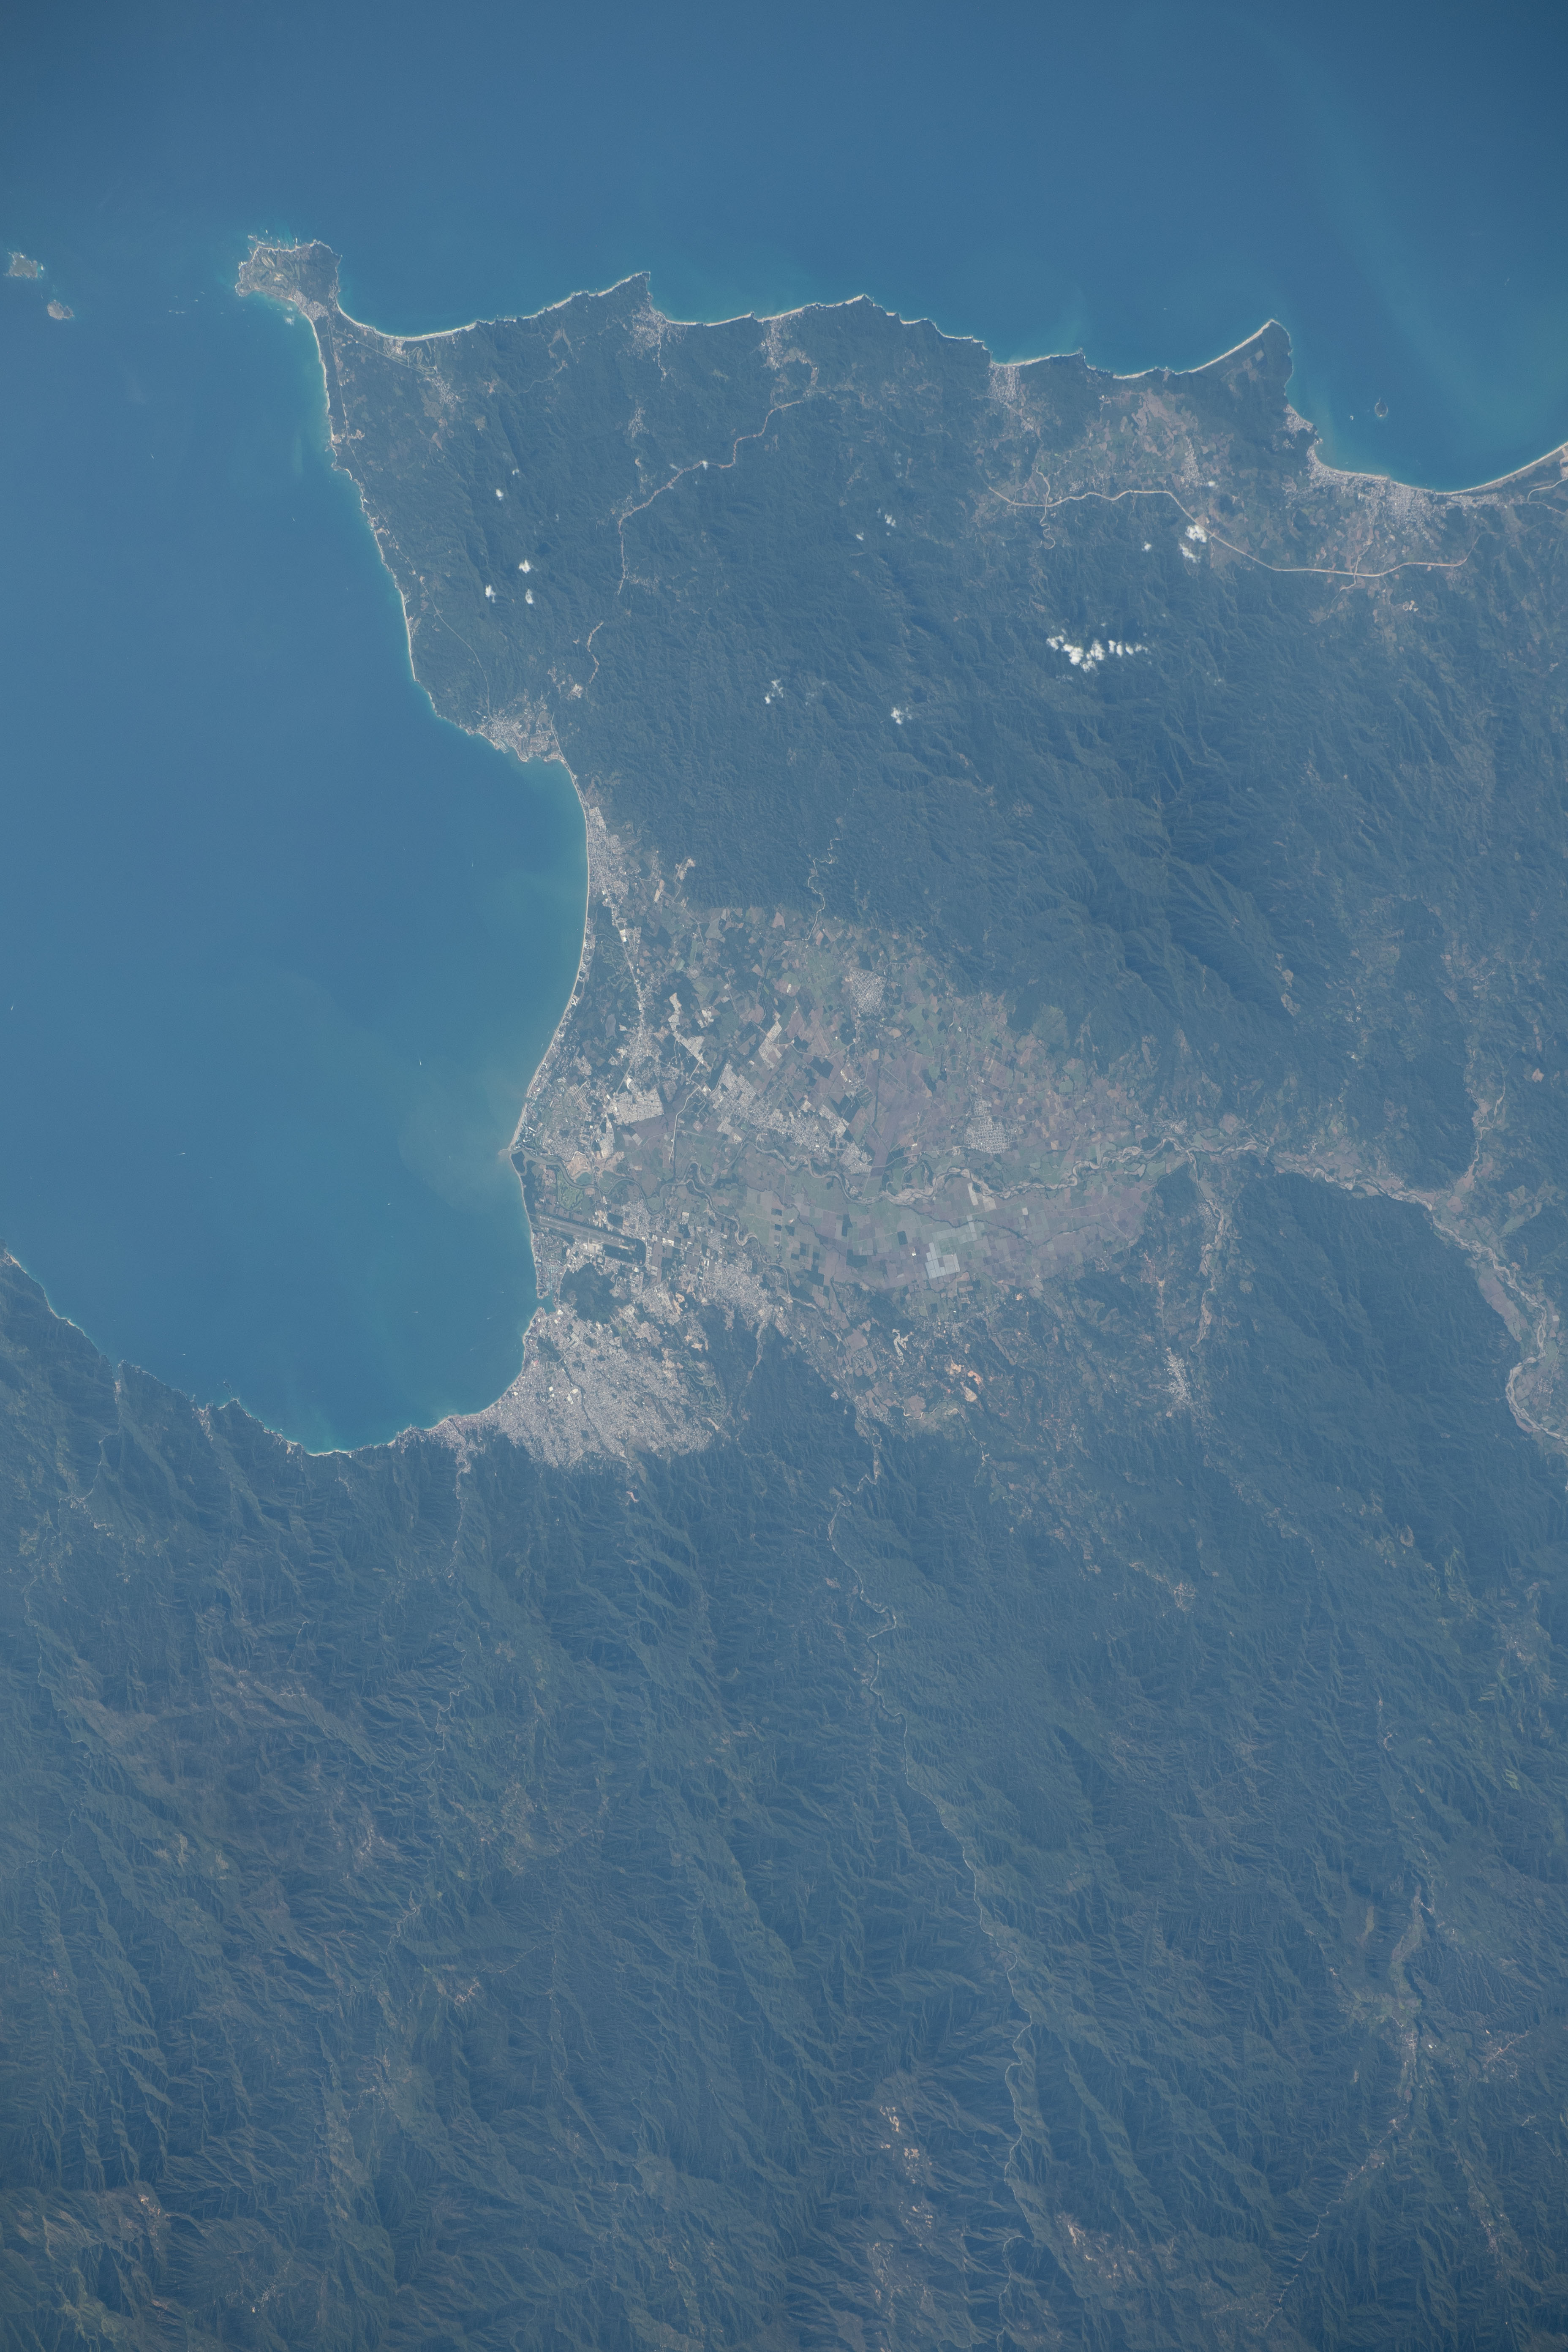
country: MEXICO
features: BANDERAS BAY, COAST, PUERTO VALLARTA
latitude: 20.7
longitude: -105.2
